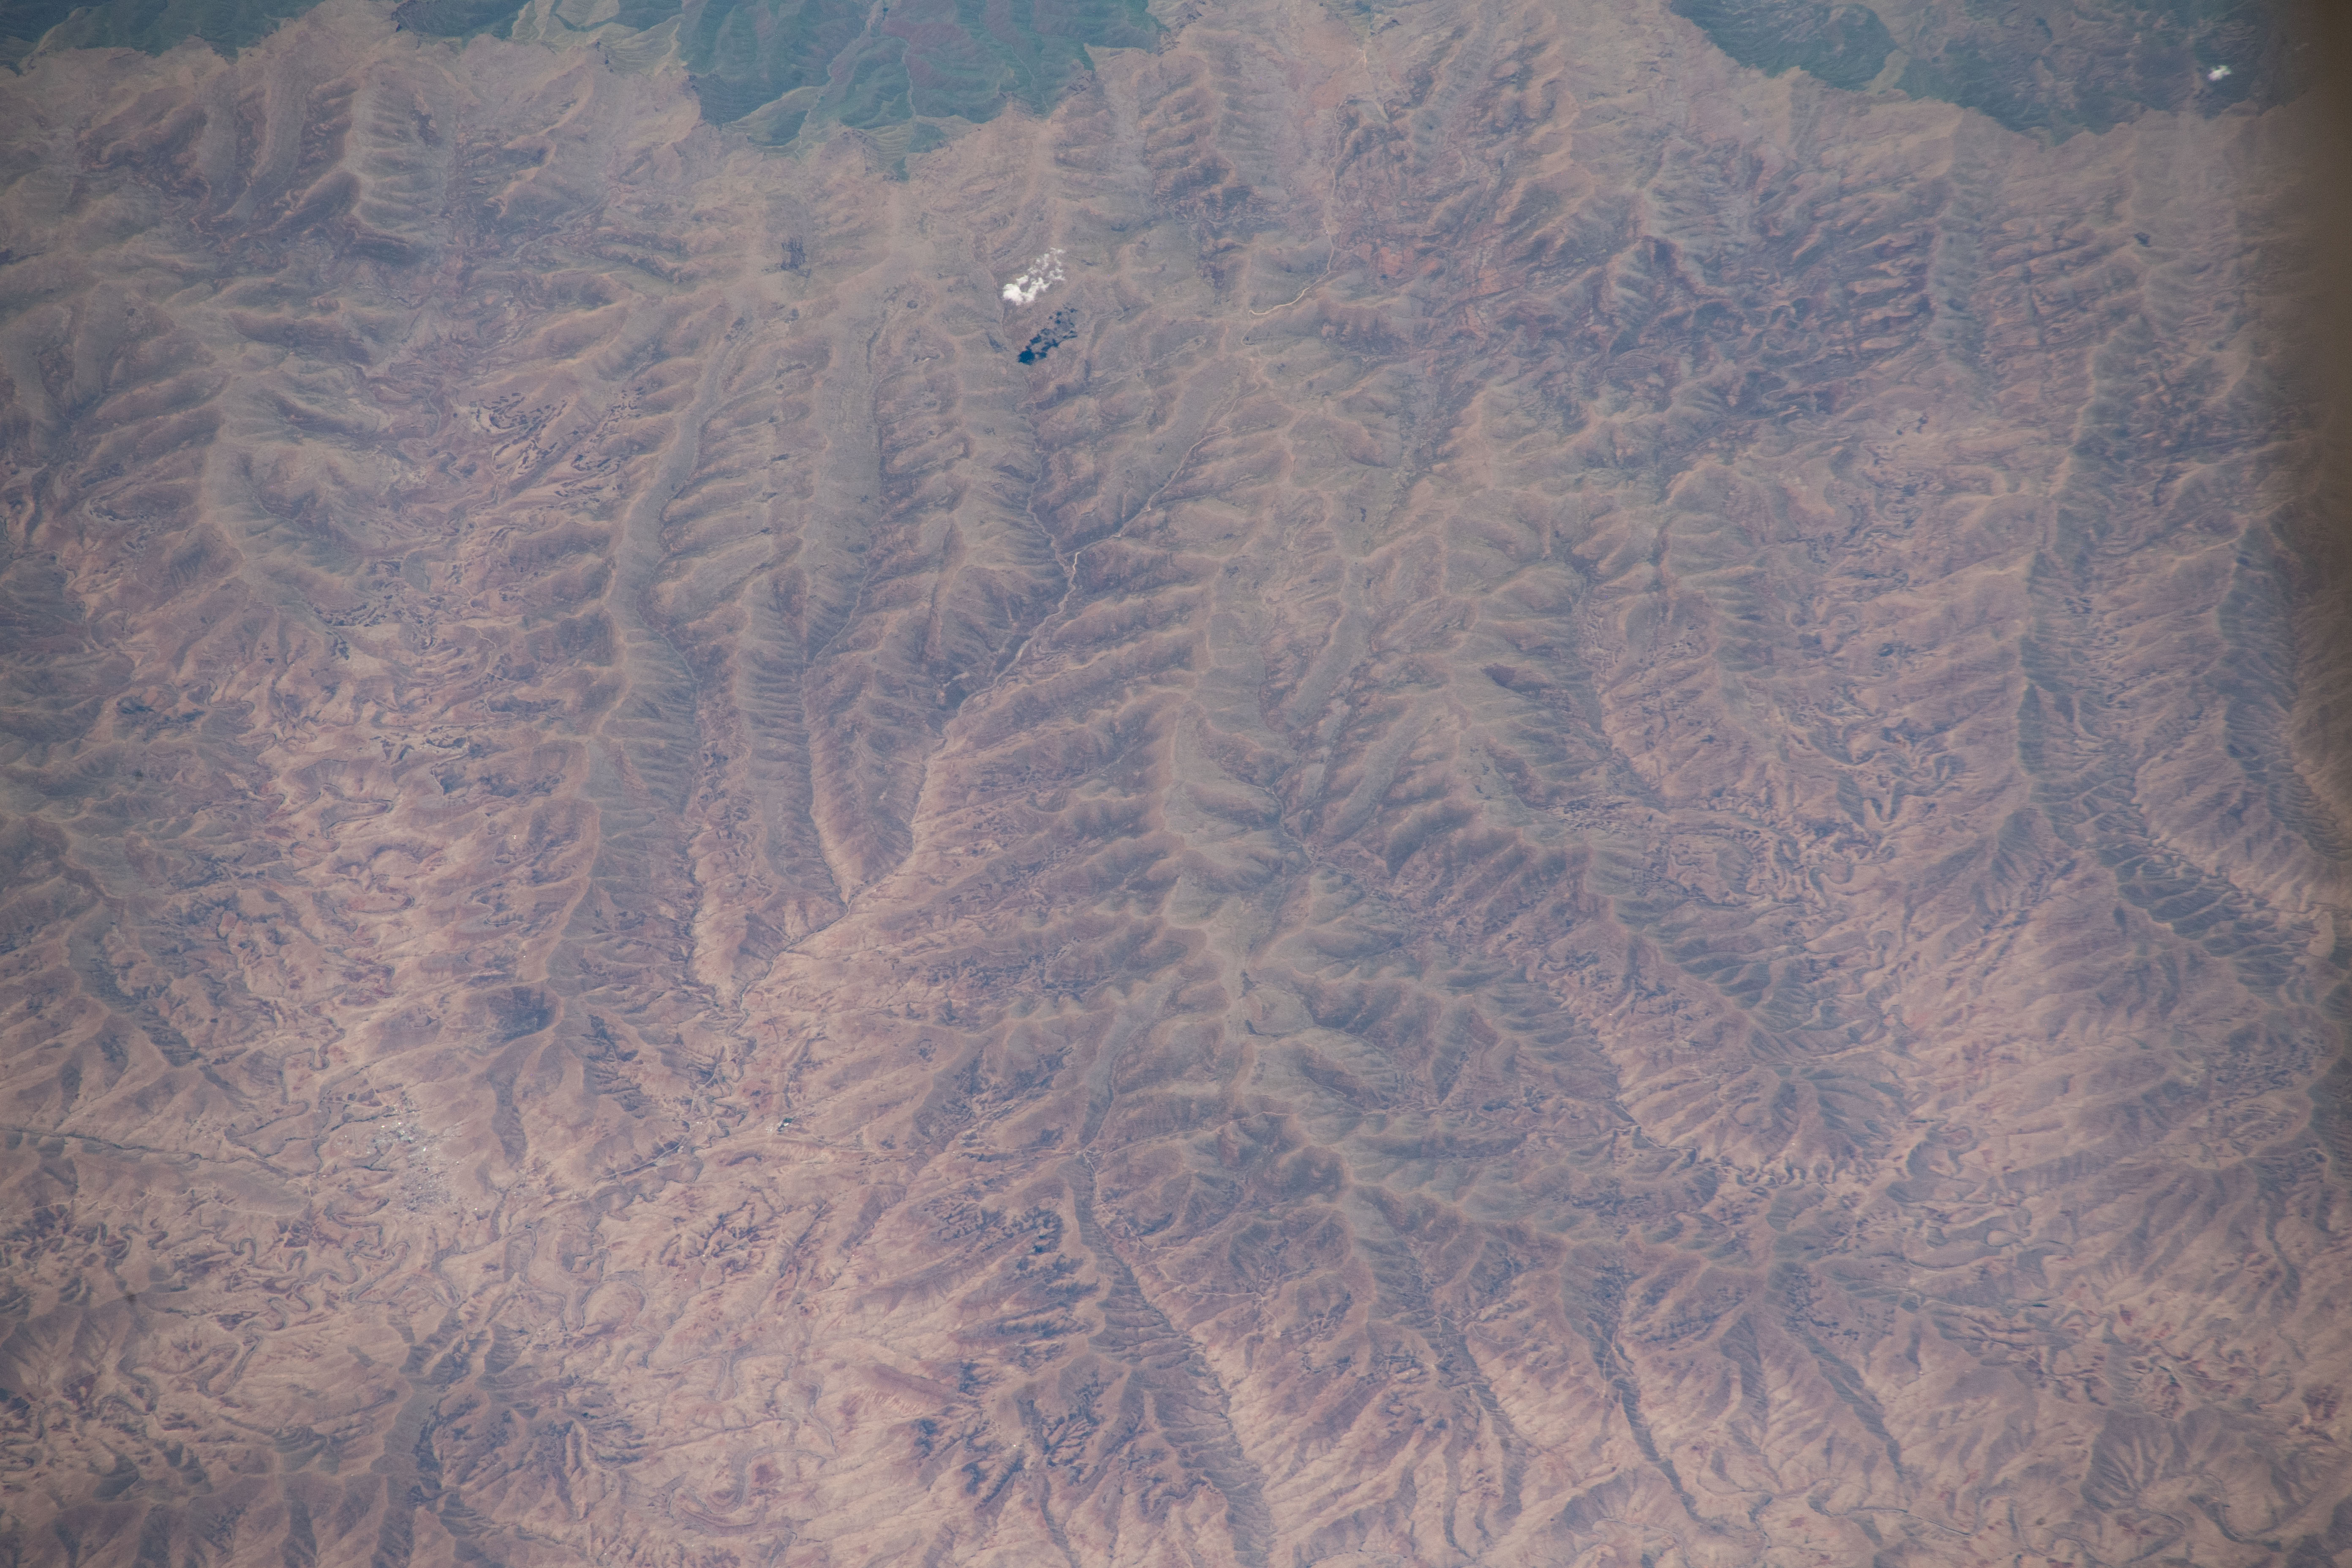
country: LESOTHO
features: MOKHOTLONG, QACHA'S NEK
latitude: -29.5
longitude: 29.0
